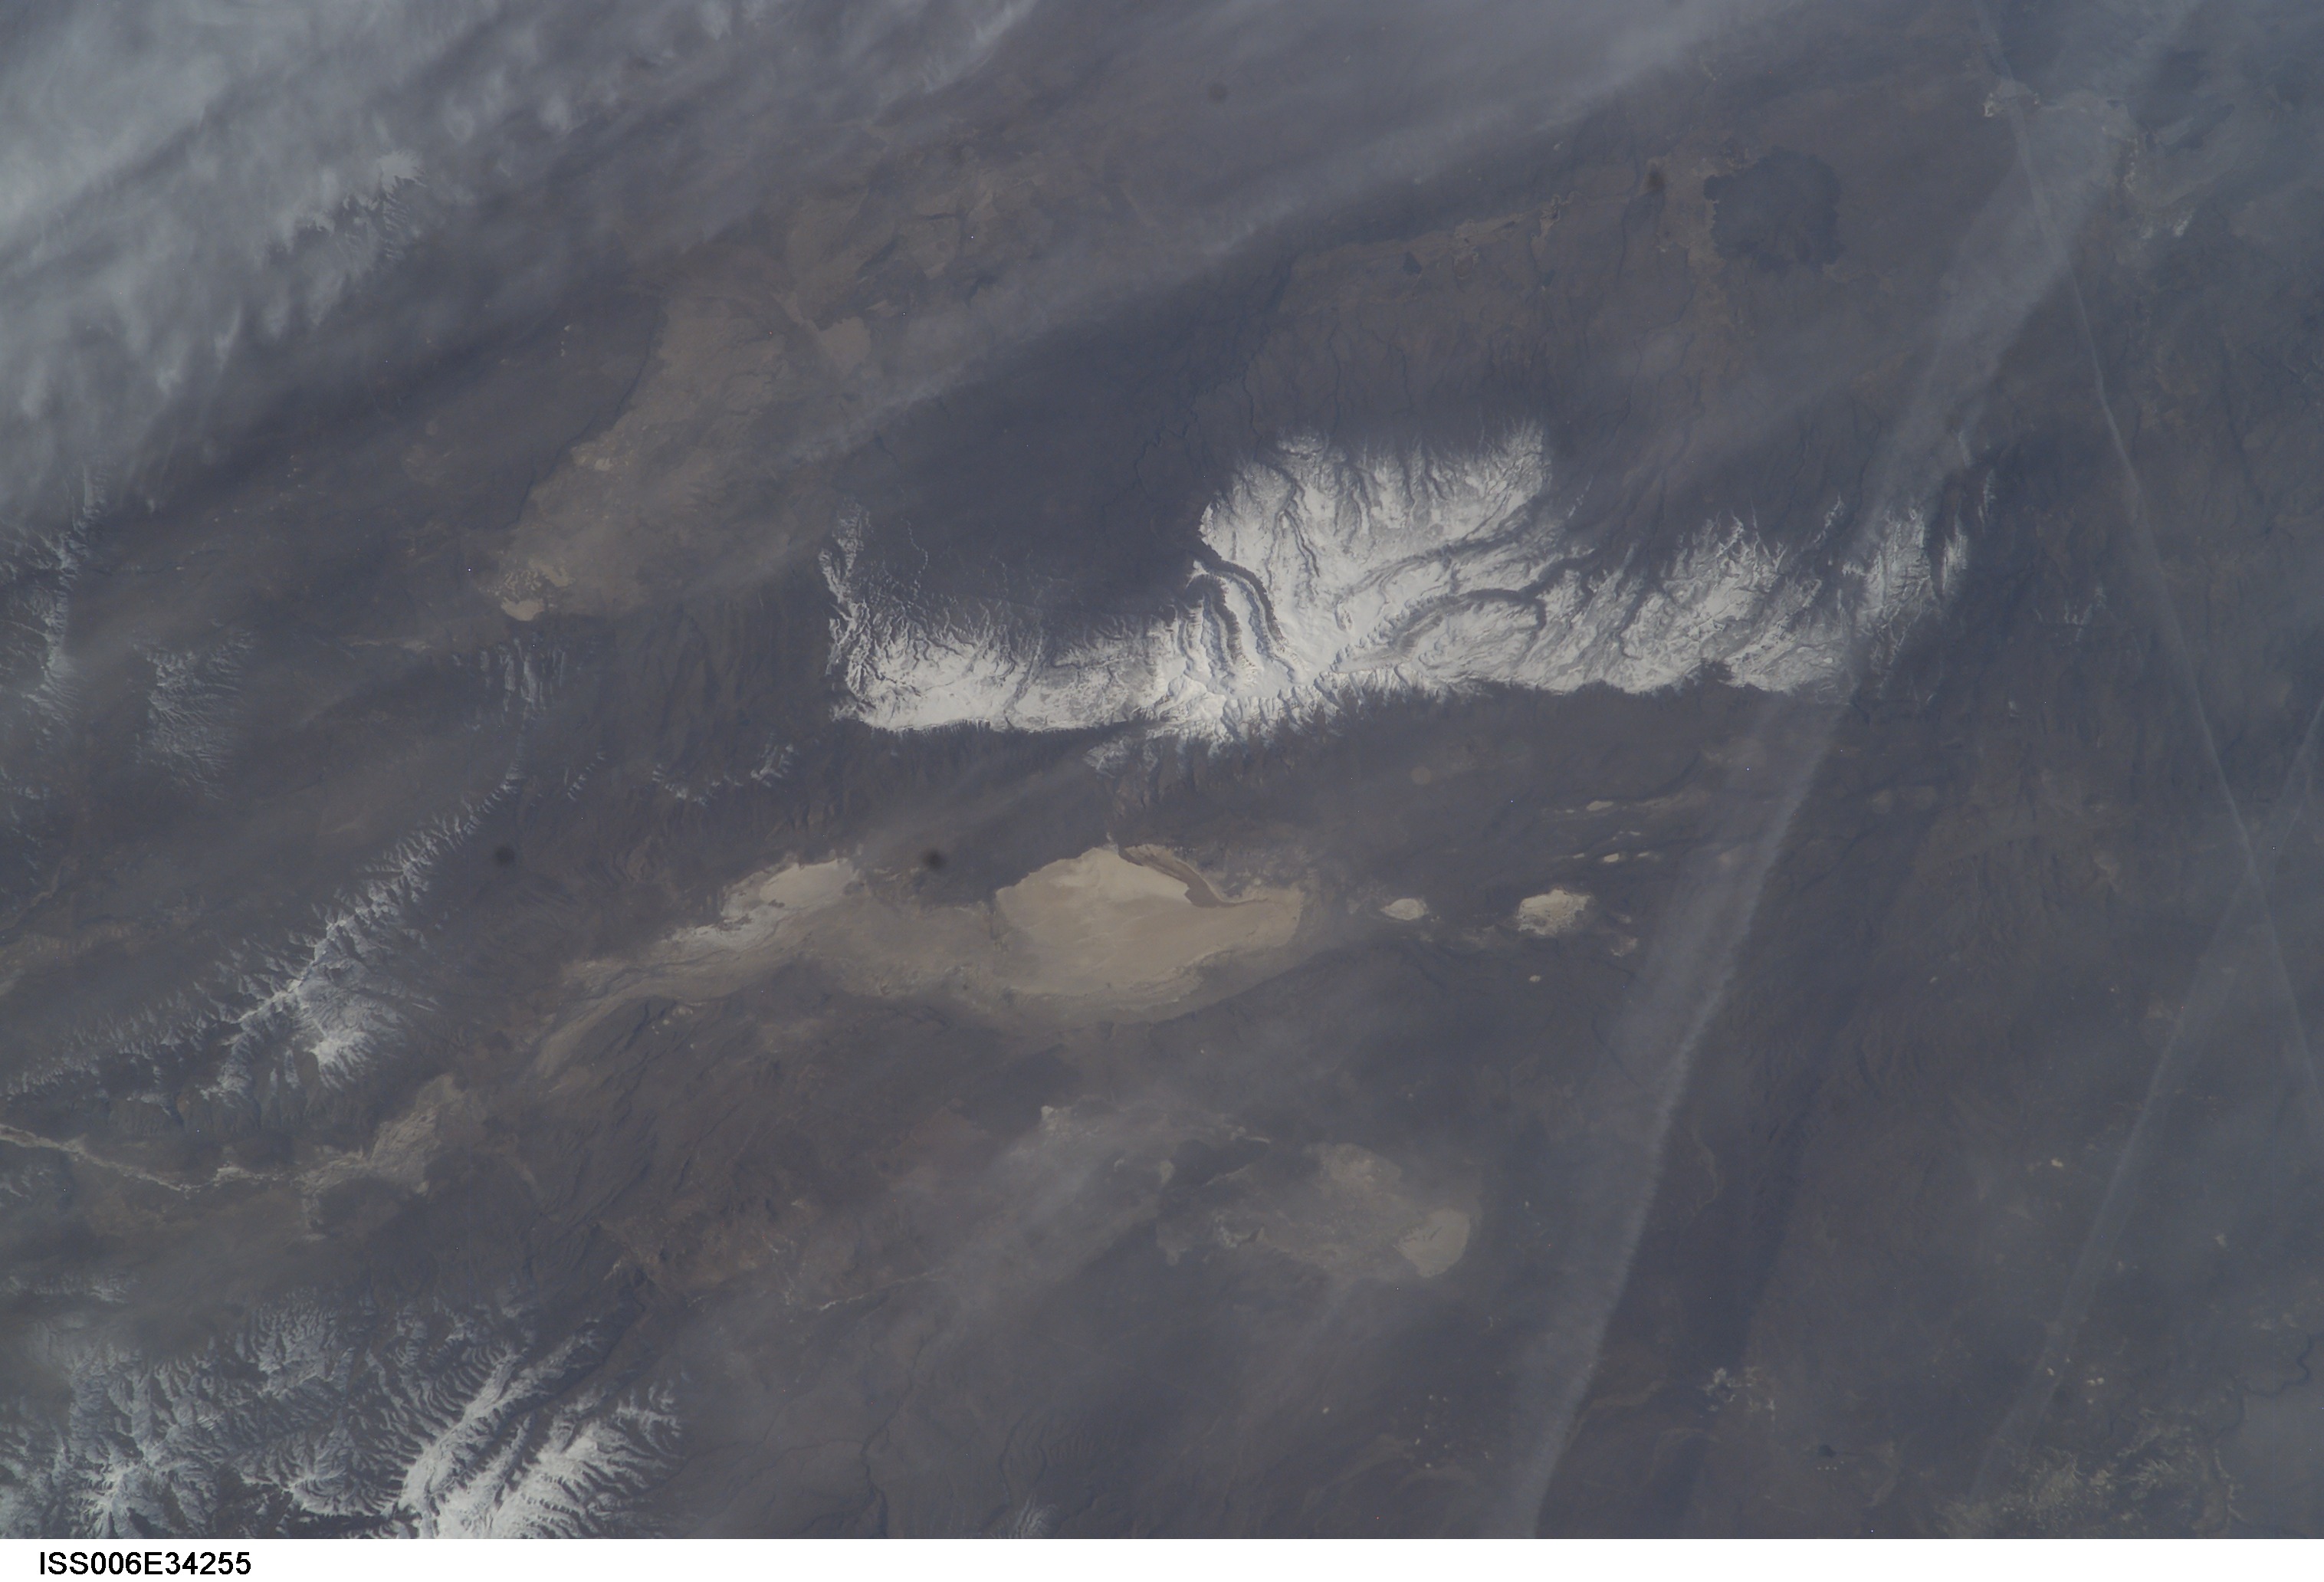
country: USA-OREGON
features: ALVORD LAKE
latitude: 42.5
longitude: -118.5
